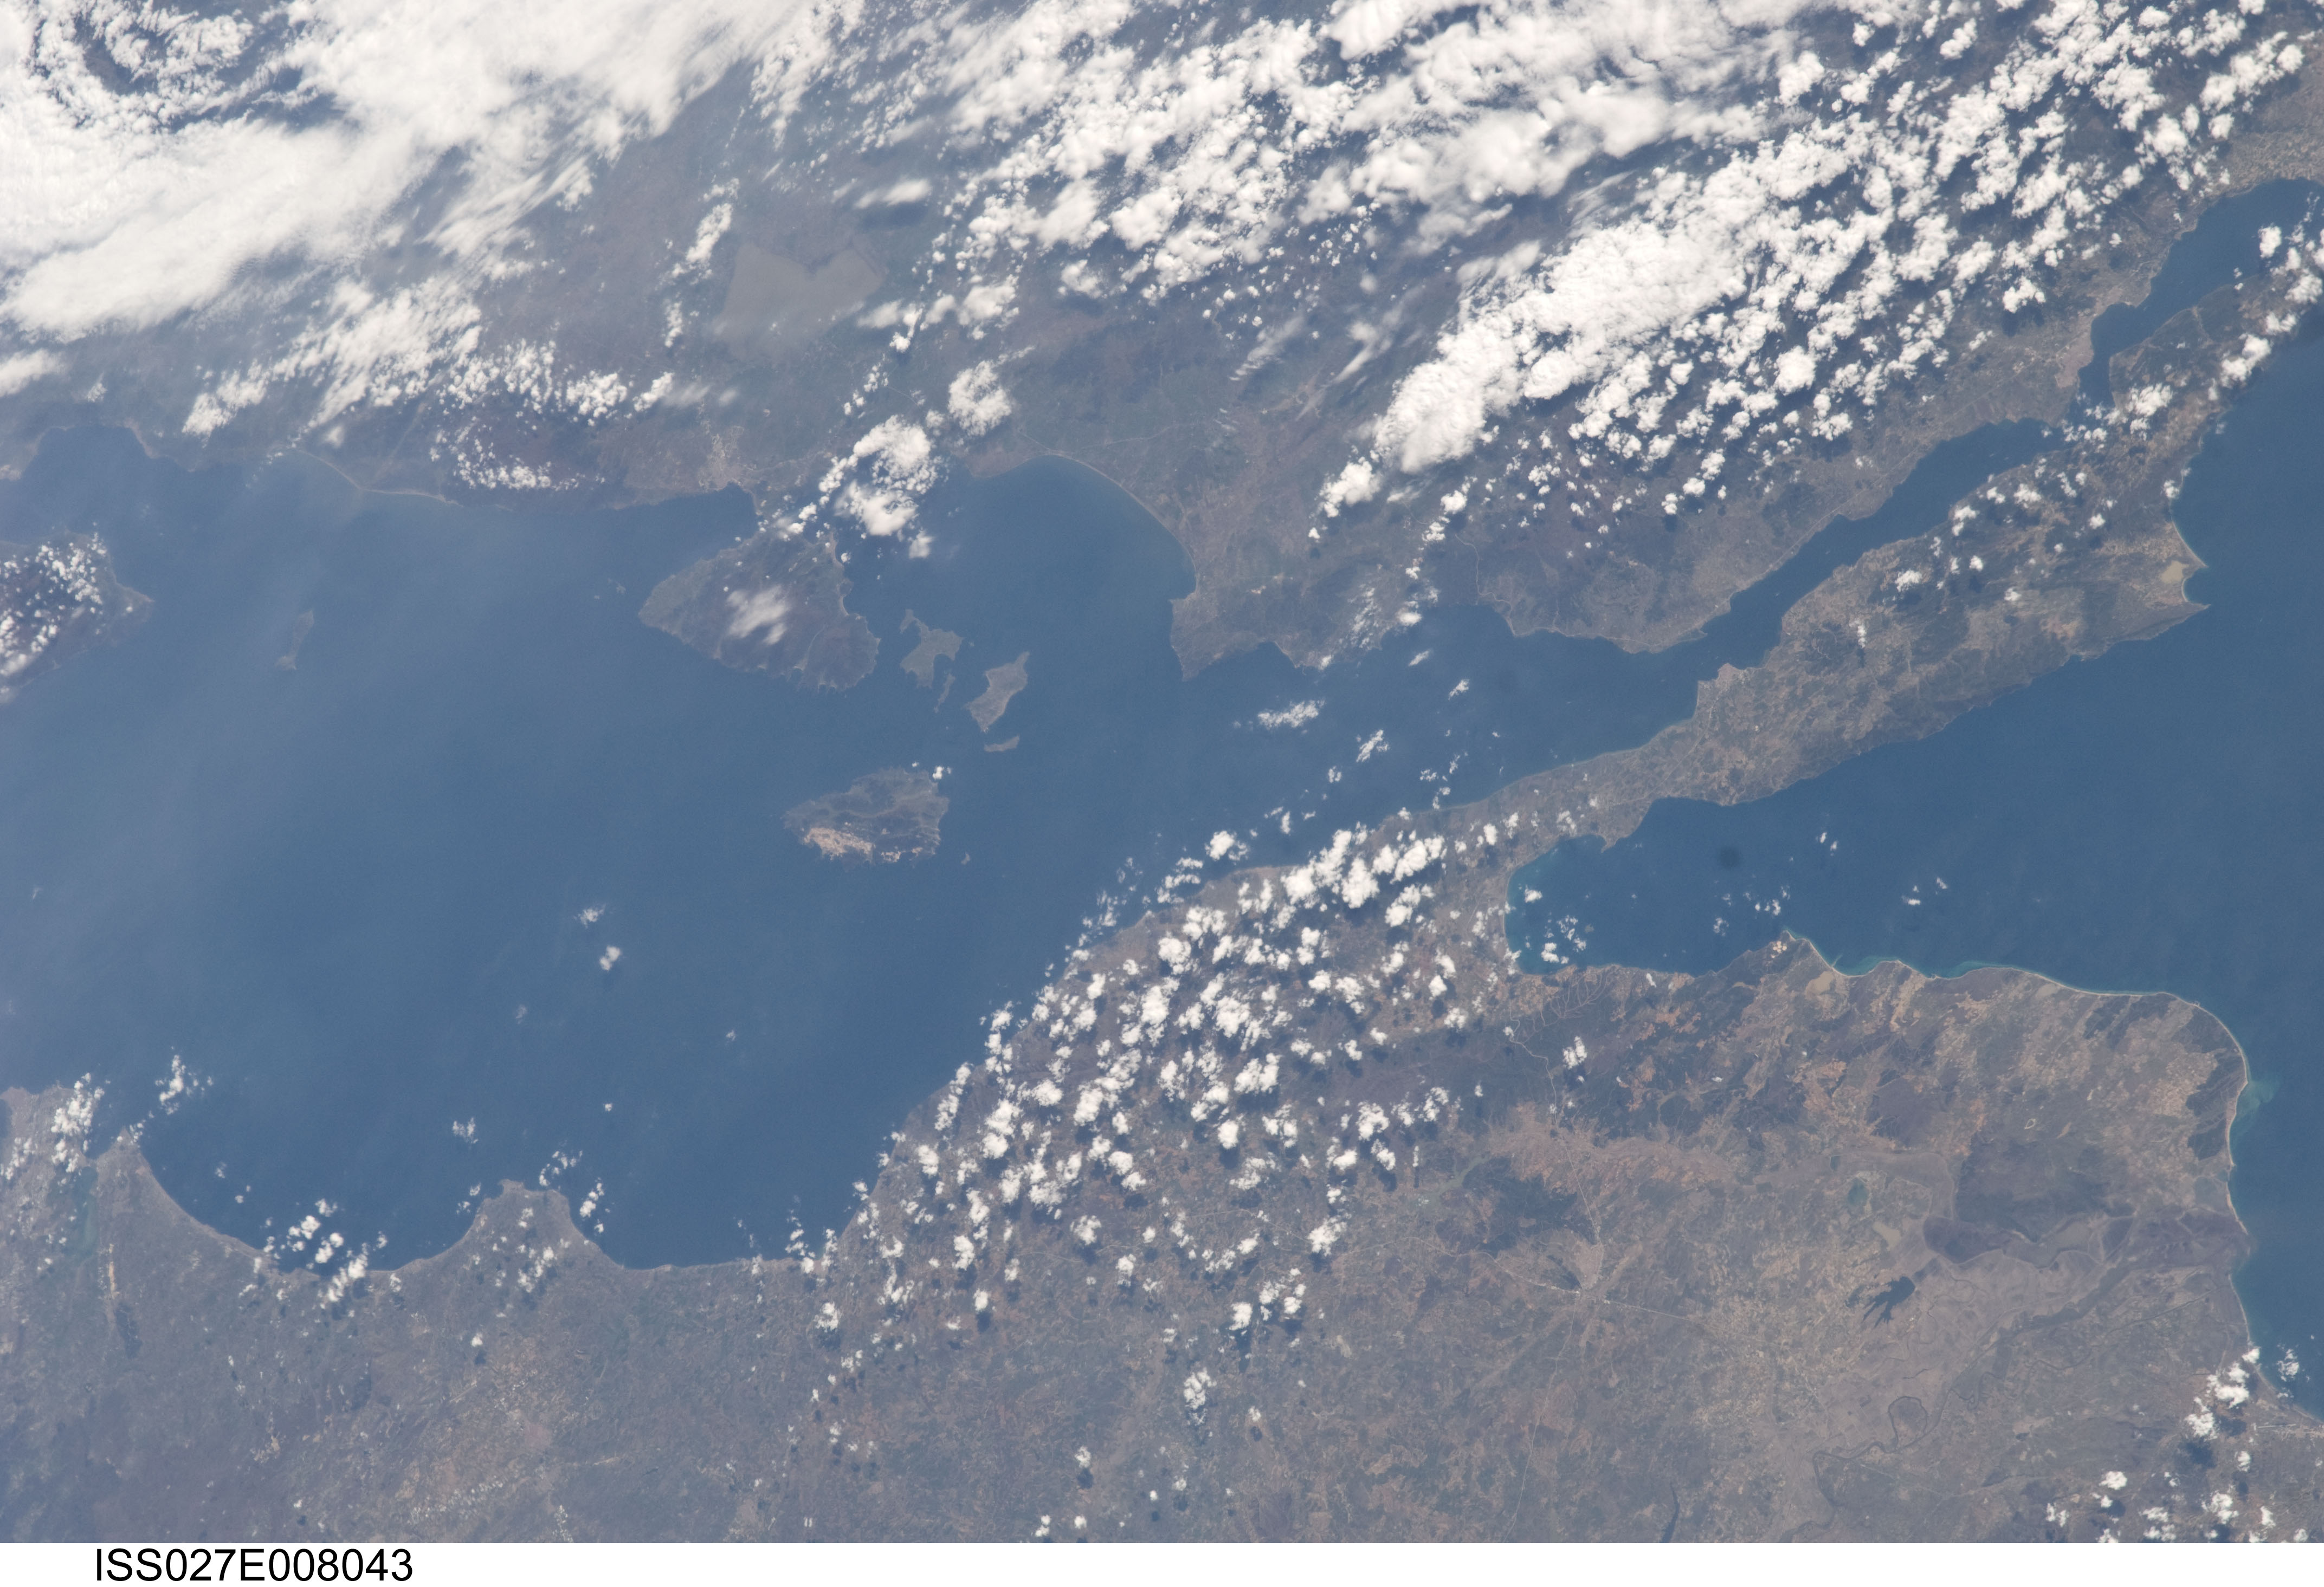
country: TURKEY
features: THE DARDANELLES, SEA OF MARMARA, AEGEAN SEA, MARMARA ISLAND, AVŞA ISLAND, PAŞALIMANI ISLAND, GALLIPOLI PENINSULA, GULF OF ISMIT, GULF OF GEMLIK, GULF OF BANDIRMA, GULF OF ERDEK,CANAL, TURKEY,S. OF MARMARA, MARMARA I., GALLIPOLI PEN., AVSA I., G. OF ERDEK, ERDEK,S. OF MARMARA, AEGEAN S., TURKEY,VENICE, GALLIPOLI,S. AEGEAN, DARDANELLES, S. MARMARA
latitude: 40.6
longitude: 27.3
